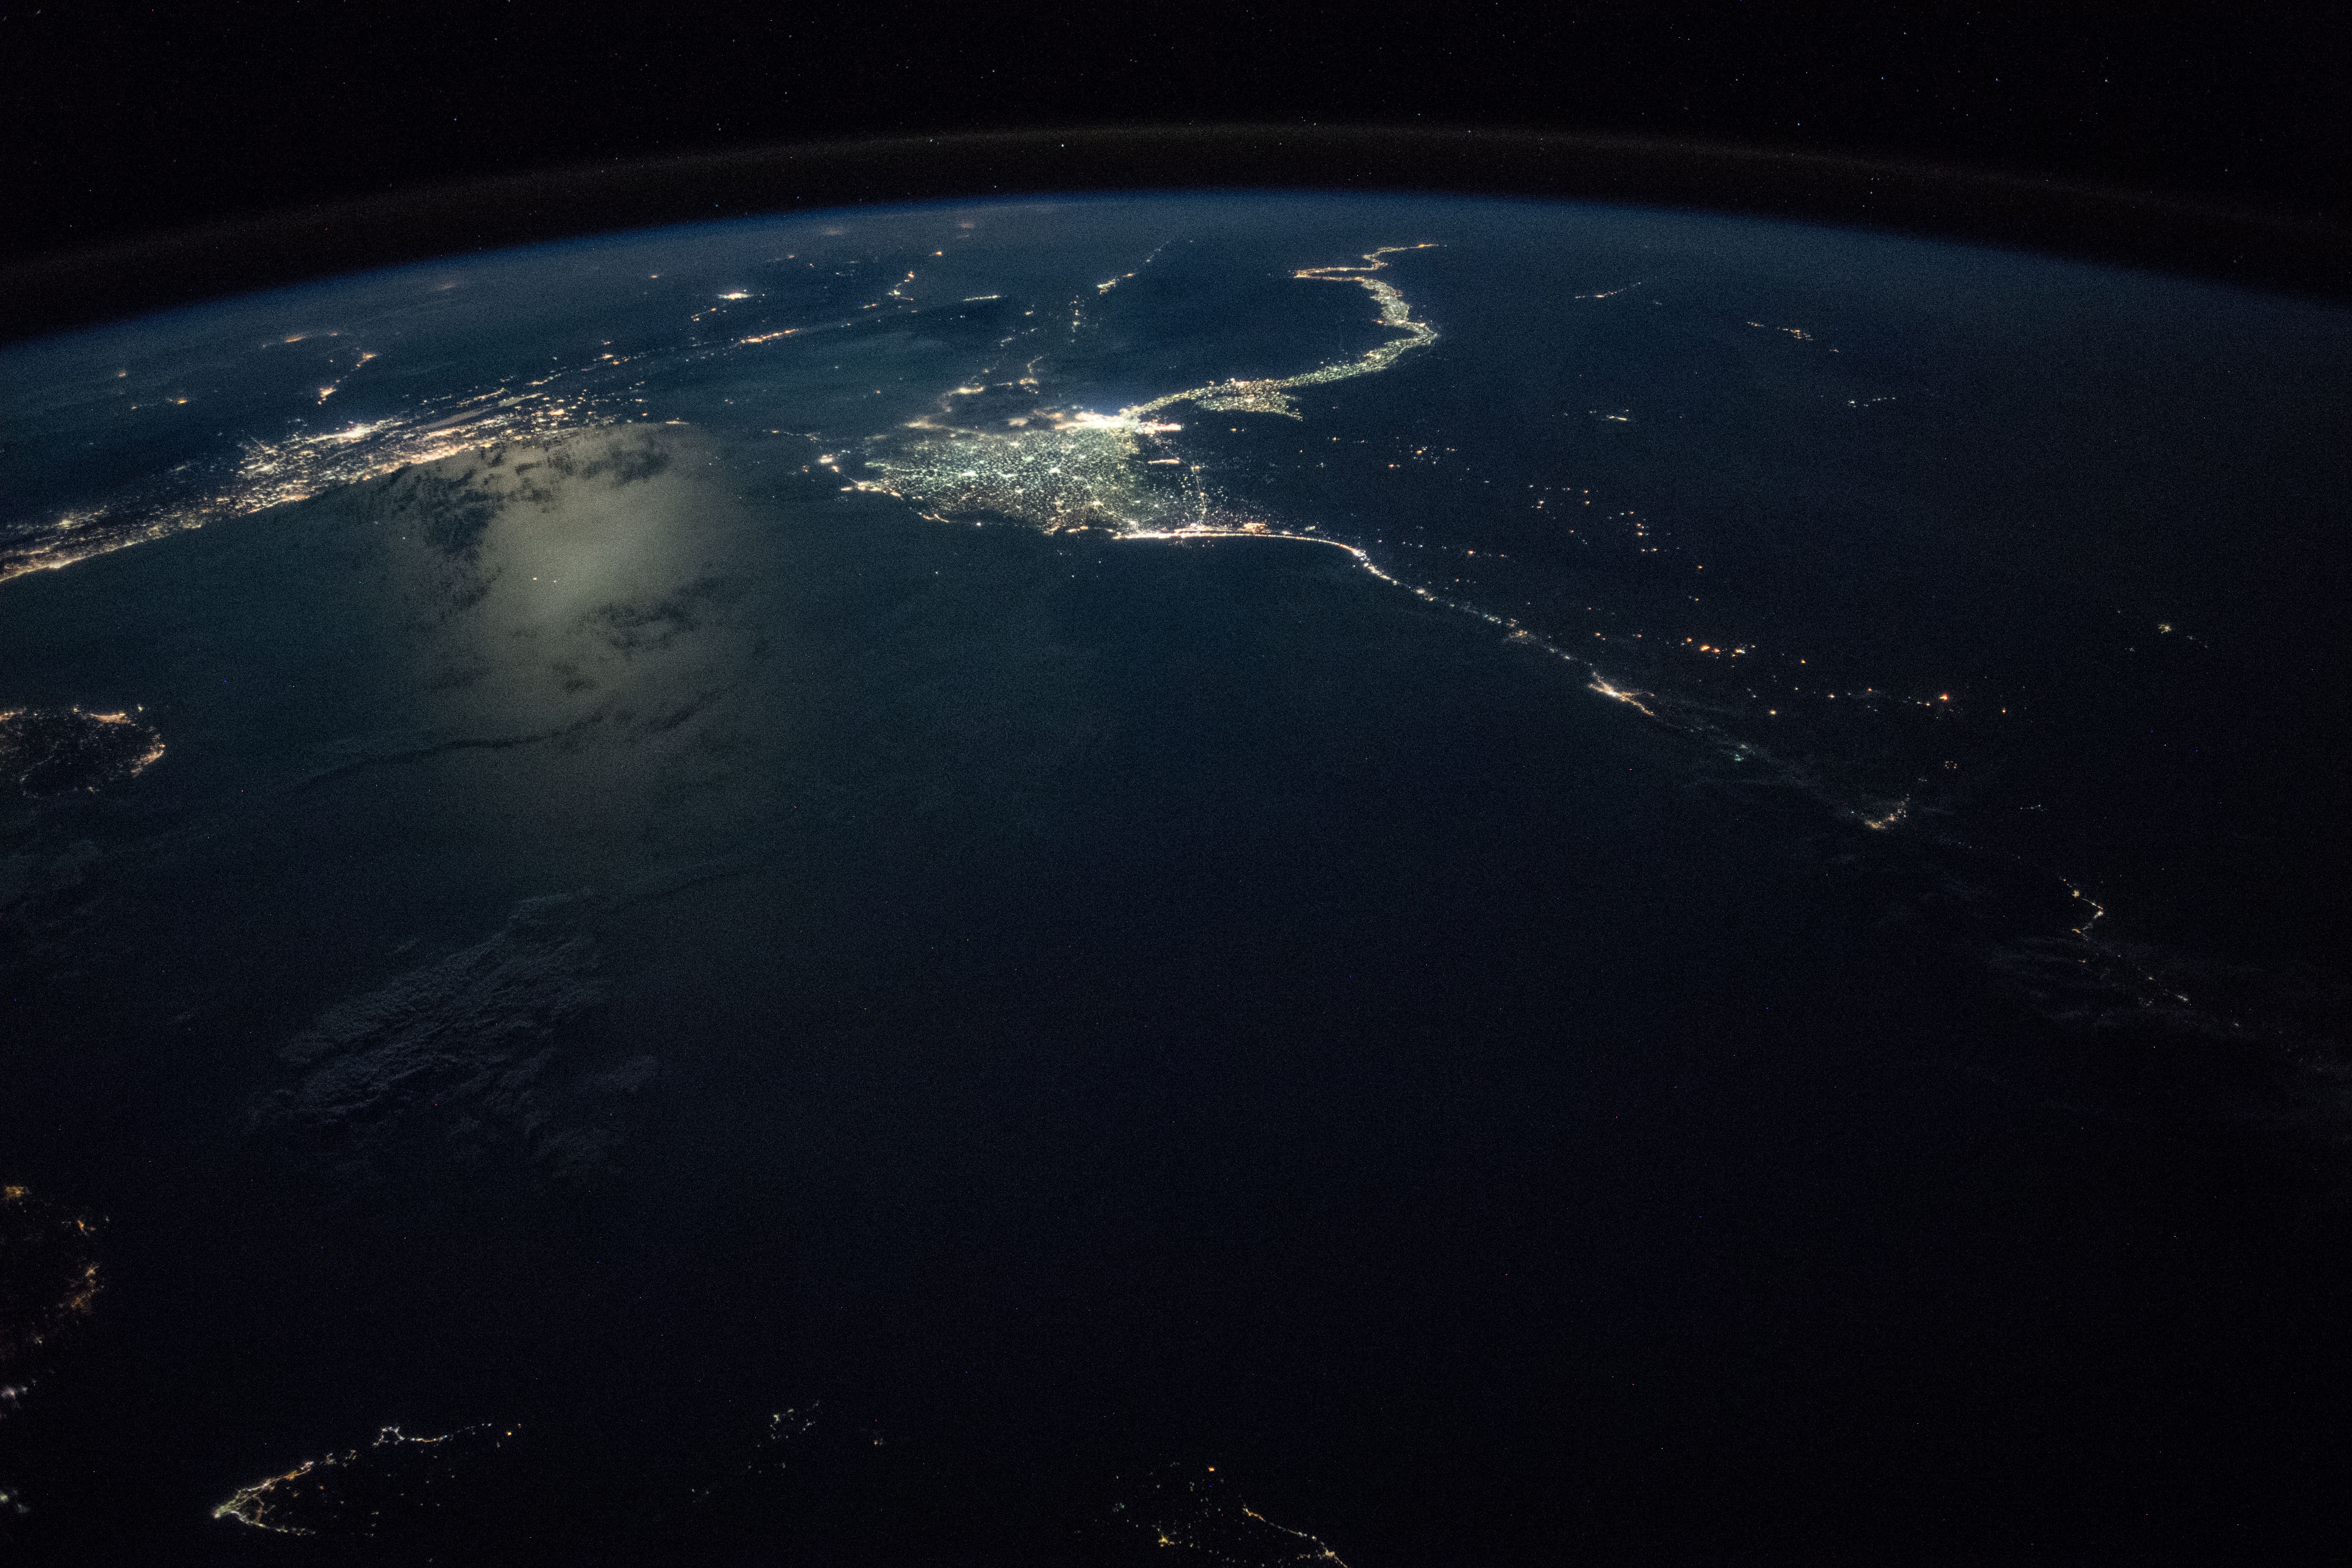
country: MEDITERRANEAN SEA
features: NILE RIVER, NILE DELTA, CAIRO CITY, ALEXANDRIA CITY, IDKU CITY, PORT SAID, GAZA STRIP, MEDITERRANEAN SEA, CYPRUS, ISLAND OF RHODES, NIGHT, EARTH LIMB
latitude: 32.6
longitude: 28.6
